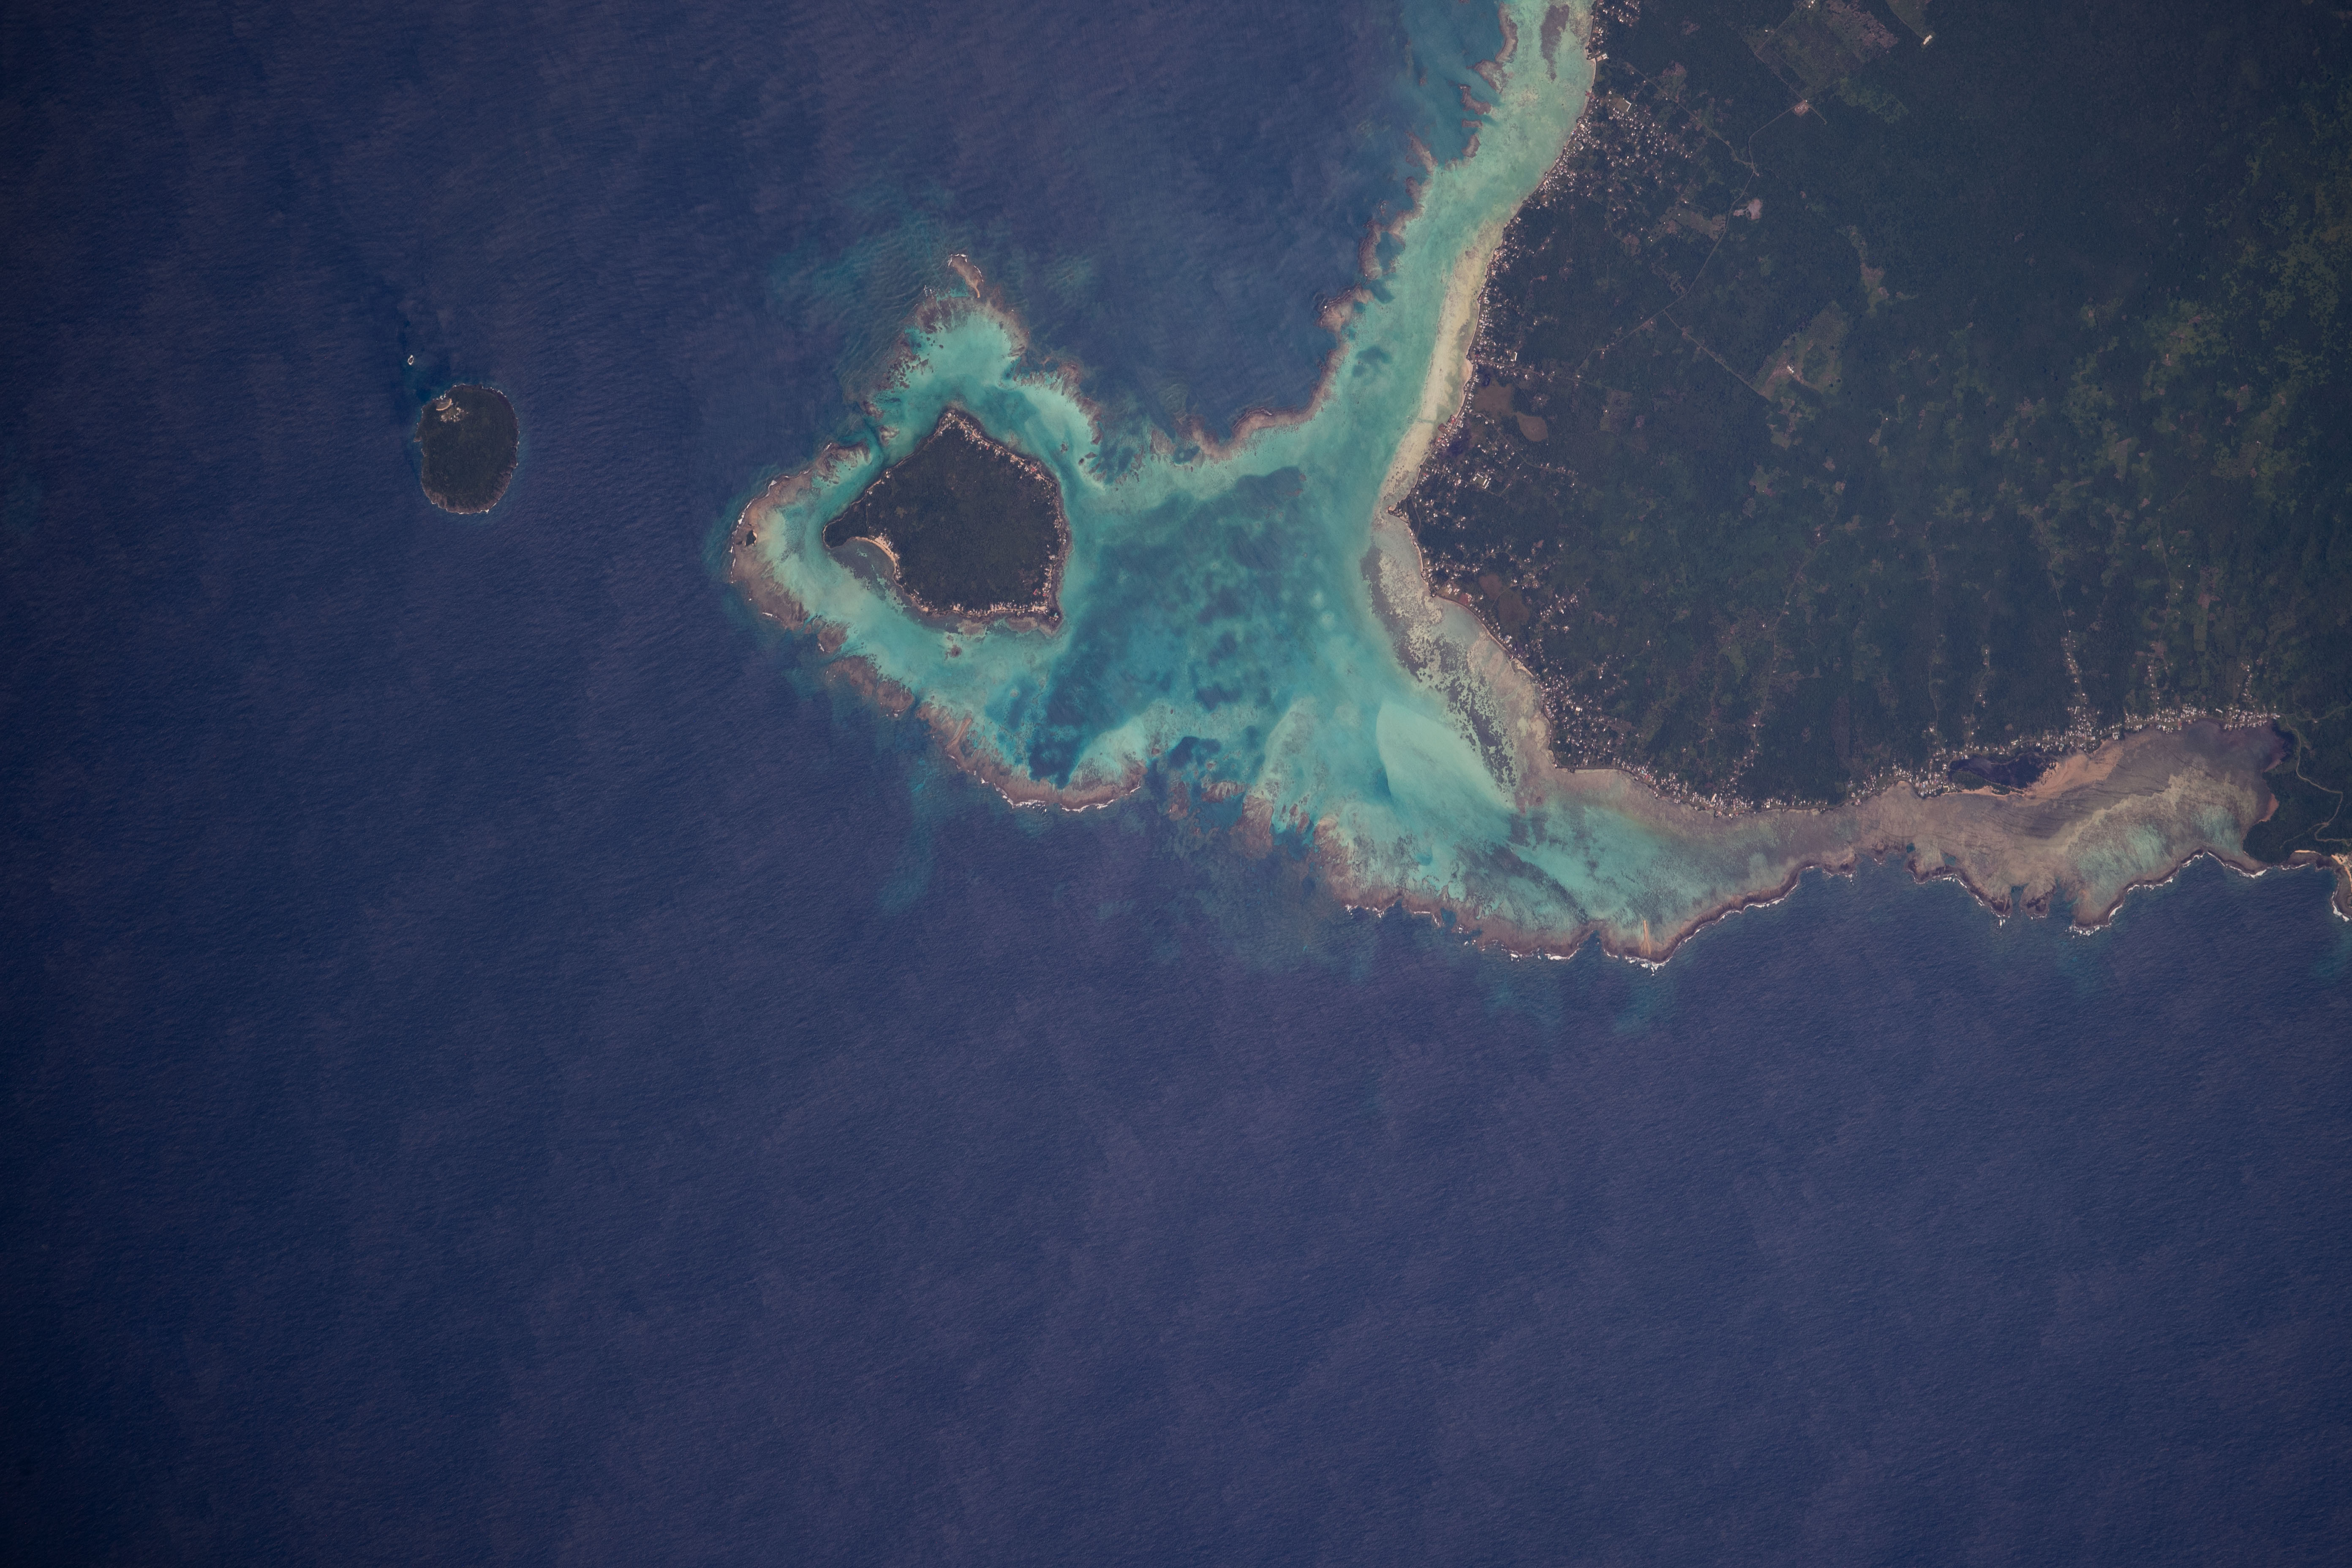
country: SAMOA ISLANDS
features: MANONO
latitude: -13.9
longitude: -172.1
